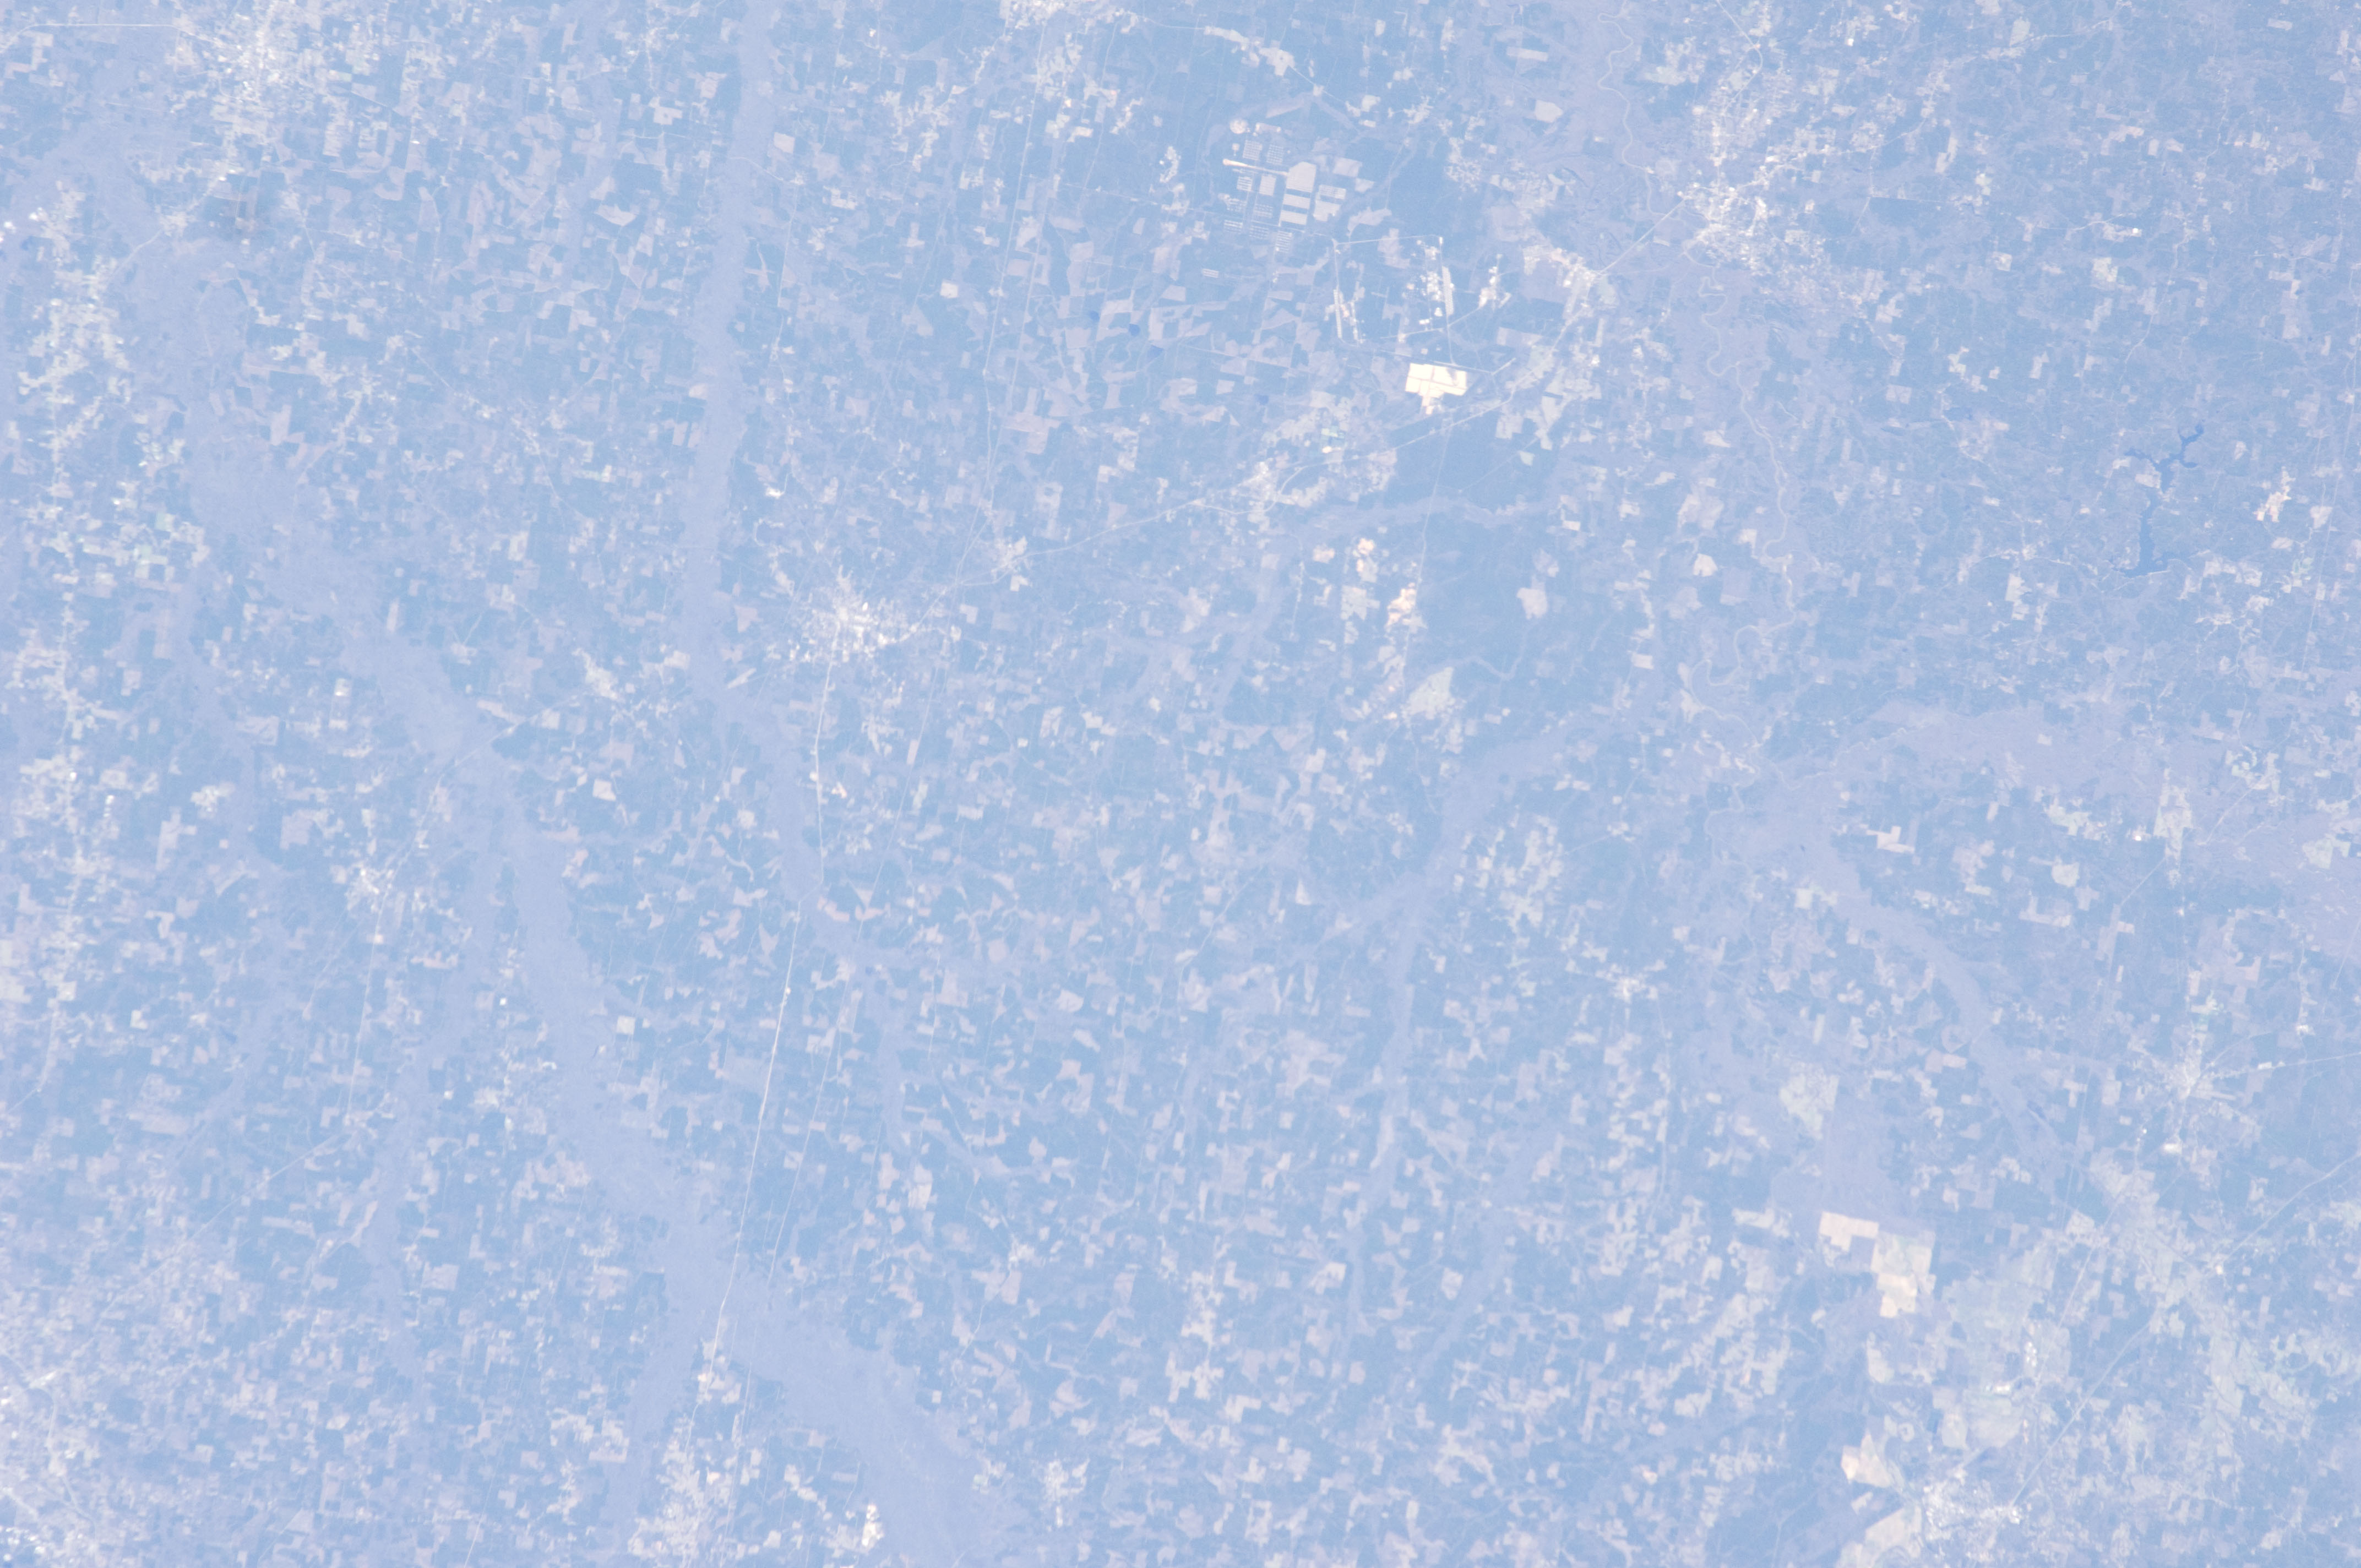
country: USA-ARKANSAS
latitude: 33.9
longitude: -92.6
